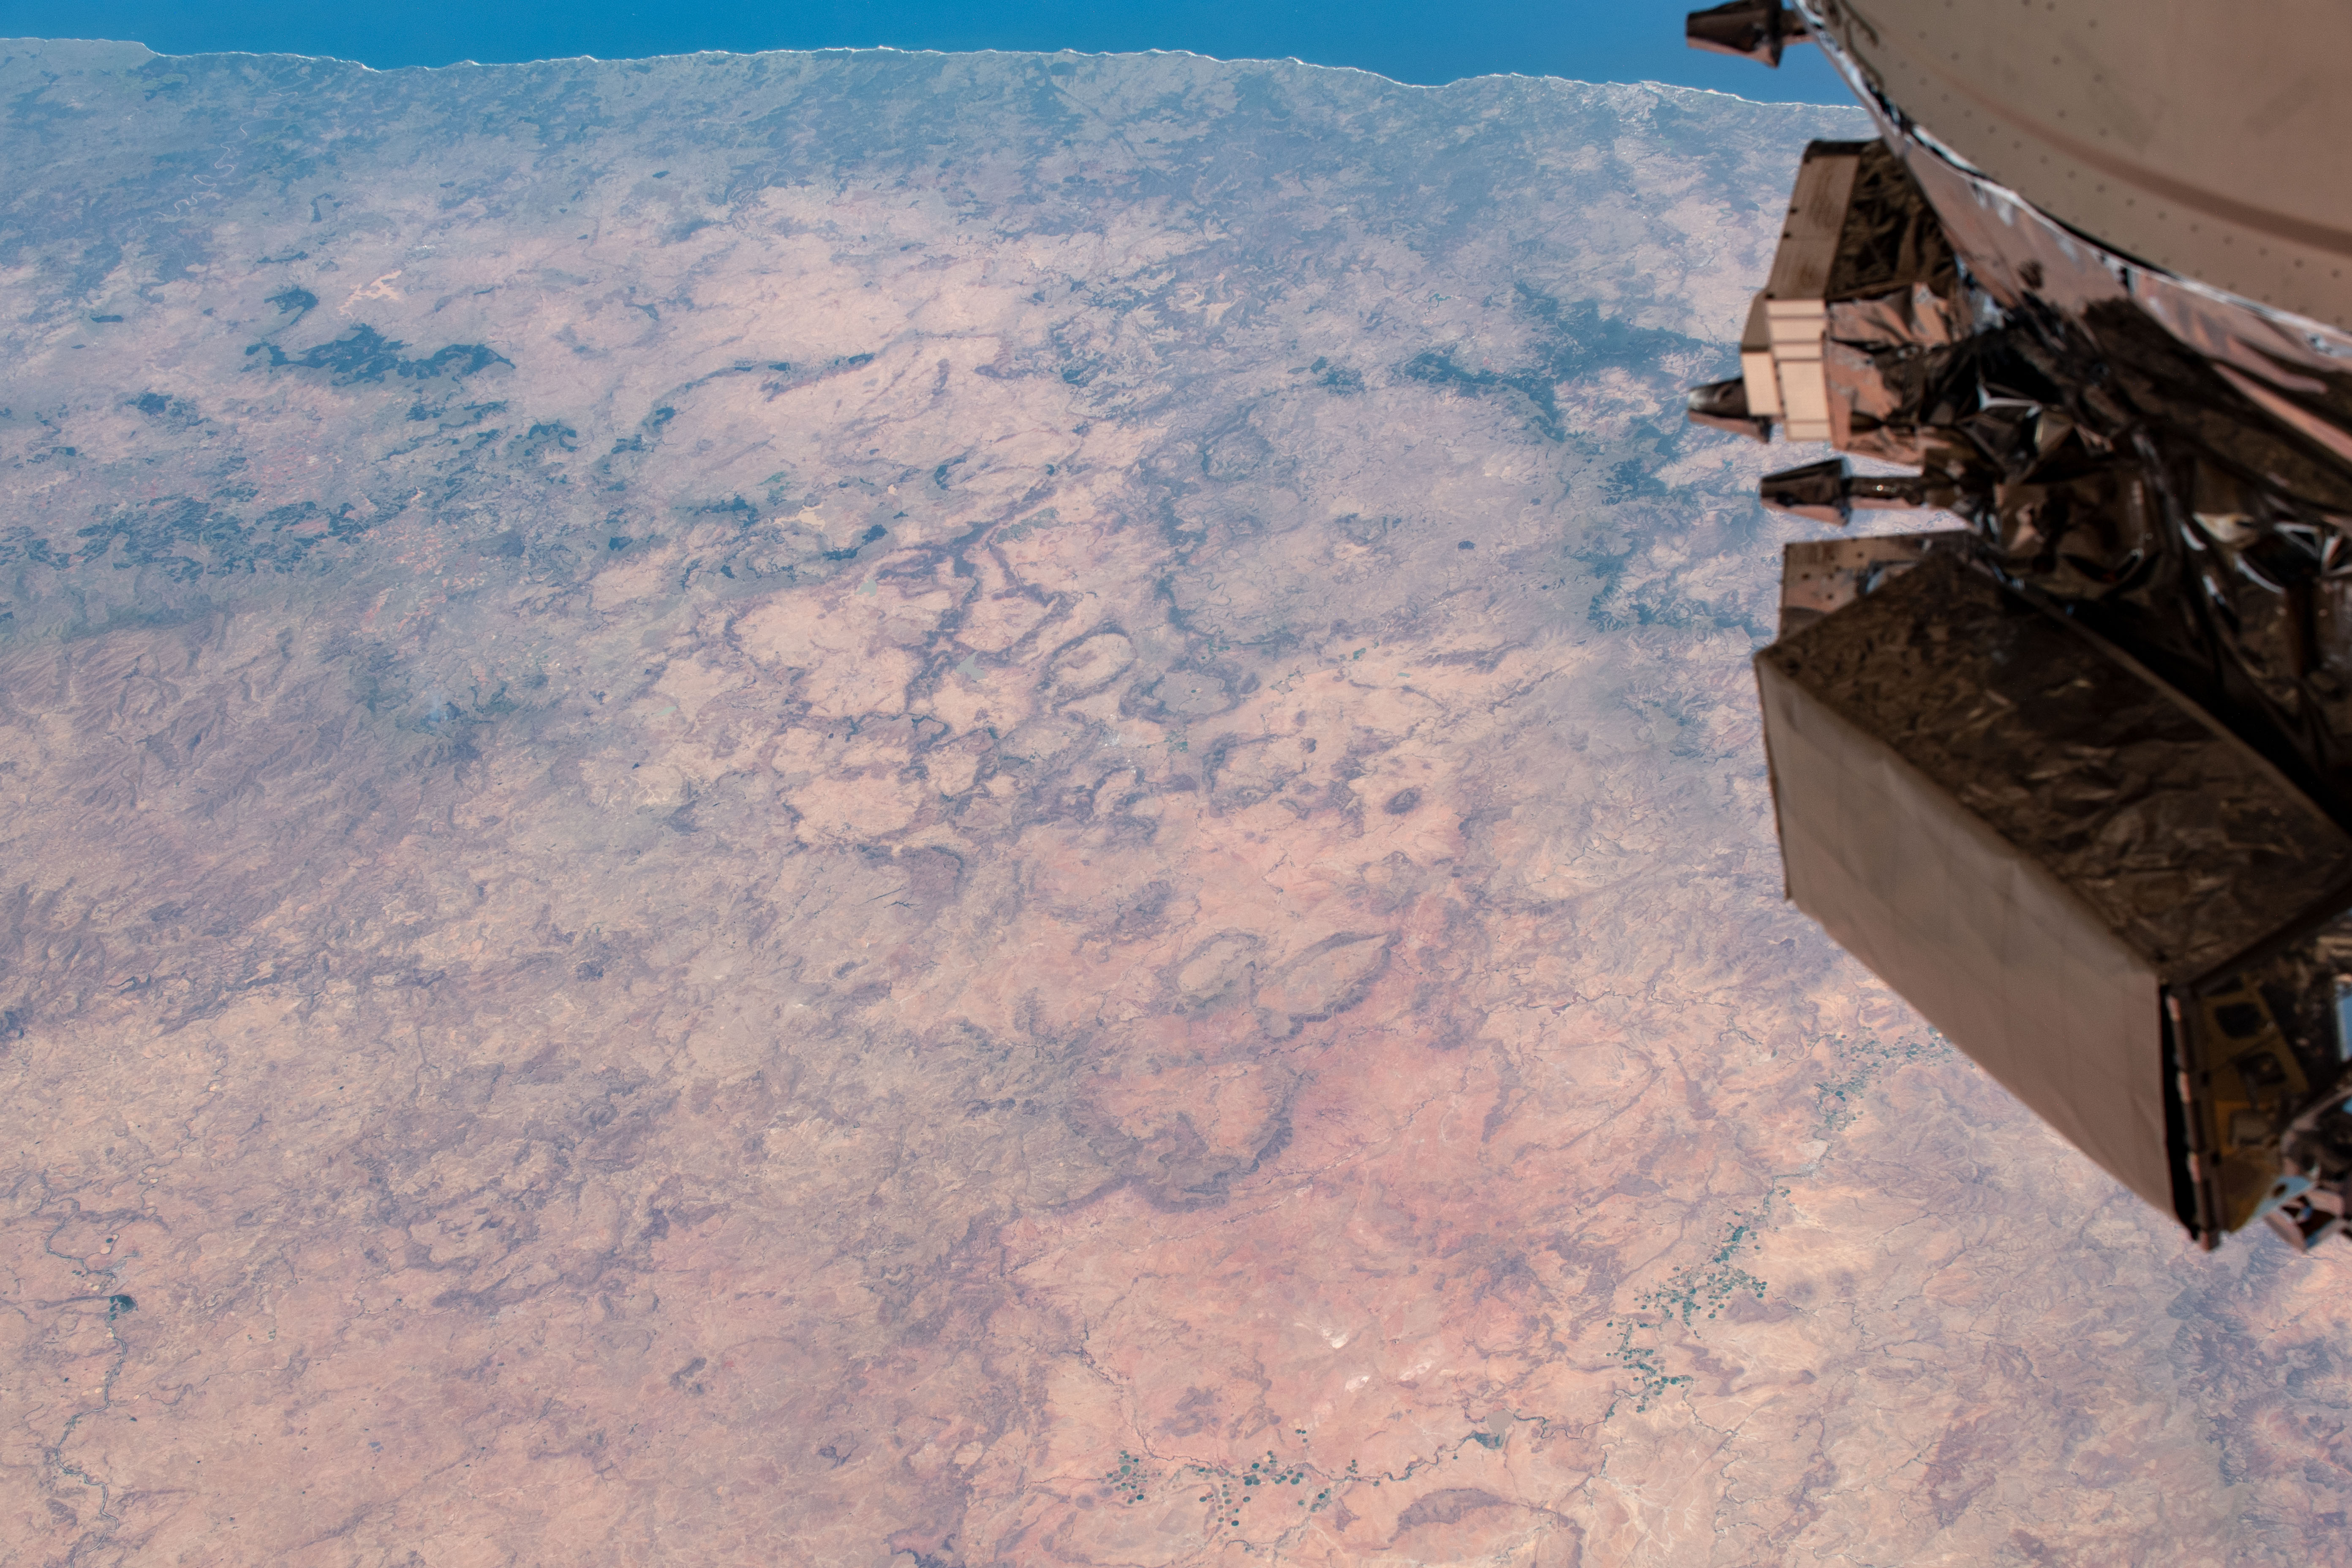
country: REPUBLIC SOUTH AFRICA
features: SOUTH AFRICA, QUEENSTOWN
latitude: -32.0
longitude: 26.5
